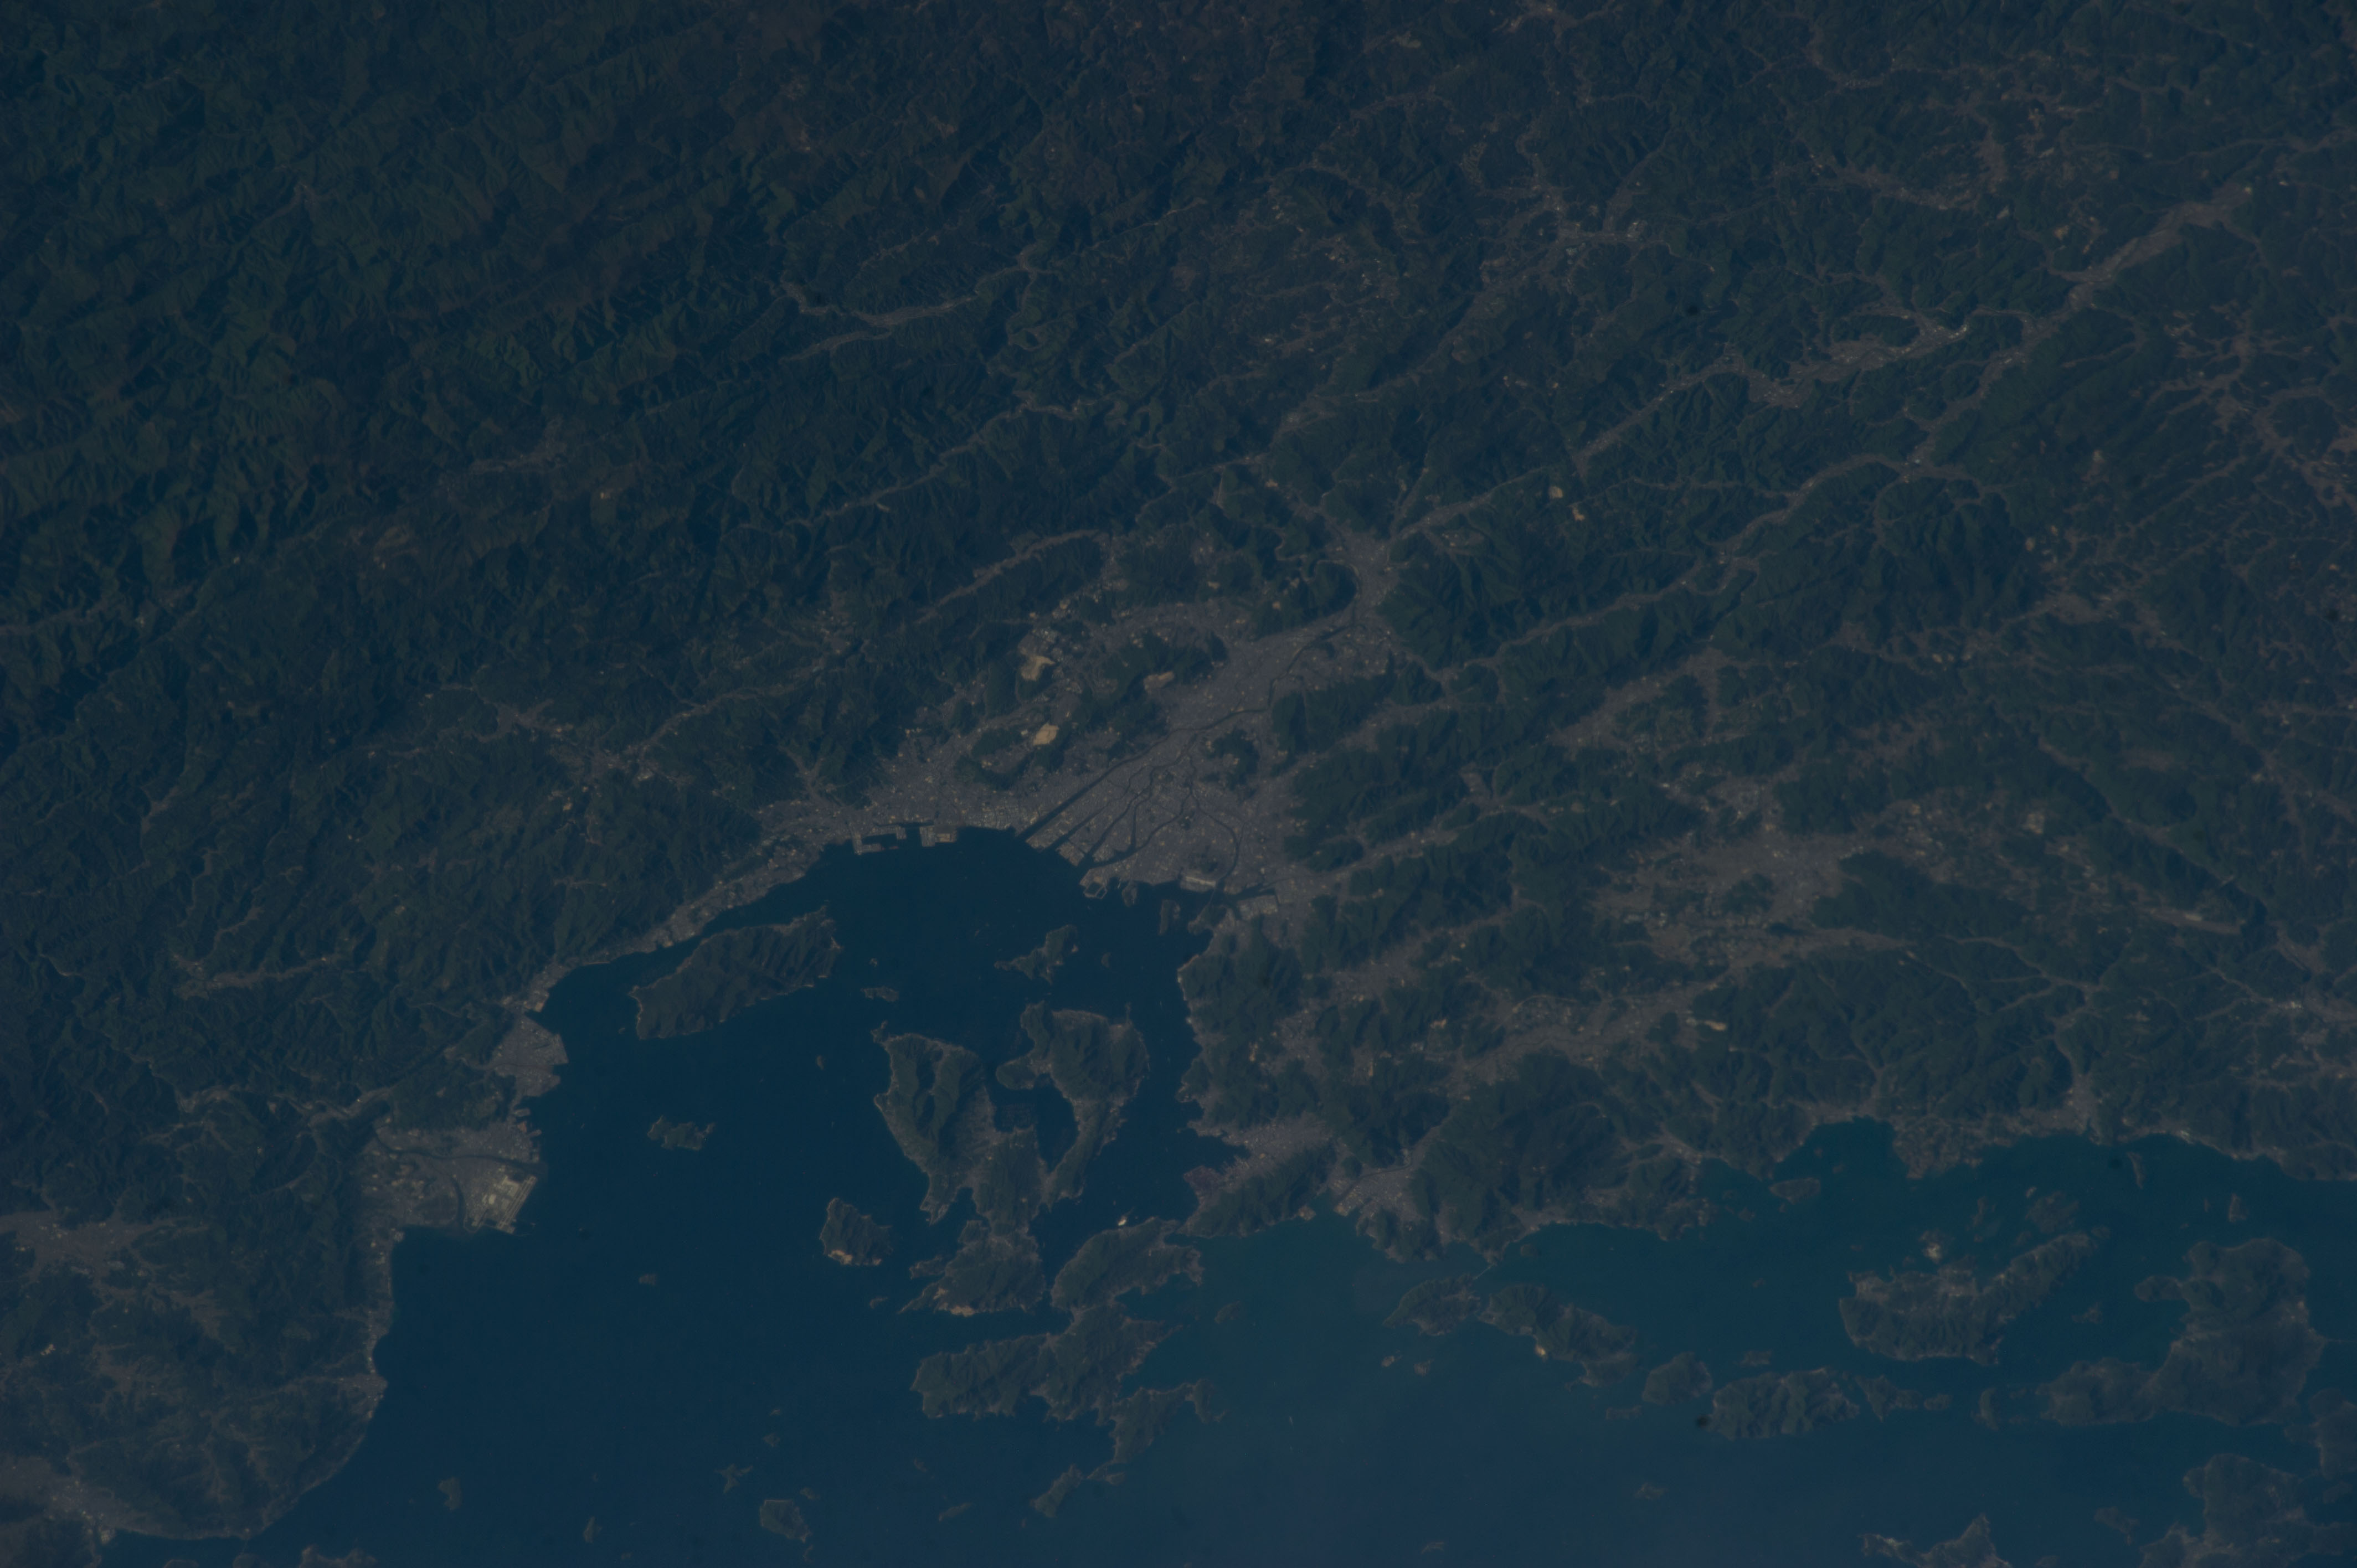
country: JAPAN
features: HROSHIMA, HIROSHIMA BAY, KURE, TAKEHARA, MT TAKANOSU, OSAKI-KAMIZIMA ISLAND, OMISHIMA ISLAND, IWAKUNI, KAMI-KAMAGARI ISLAND
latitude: 34.4
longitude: 132.5
